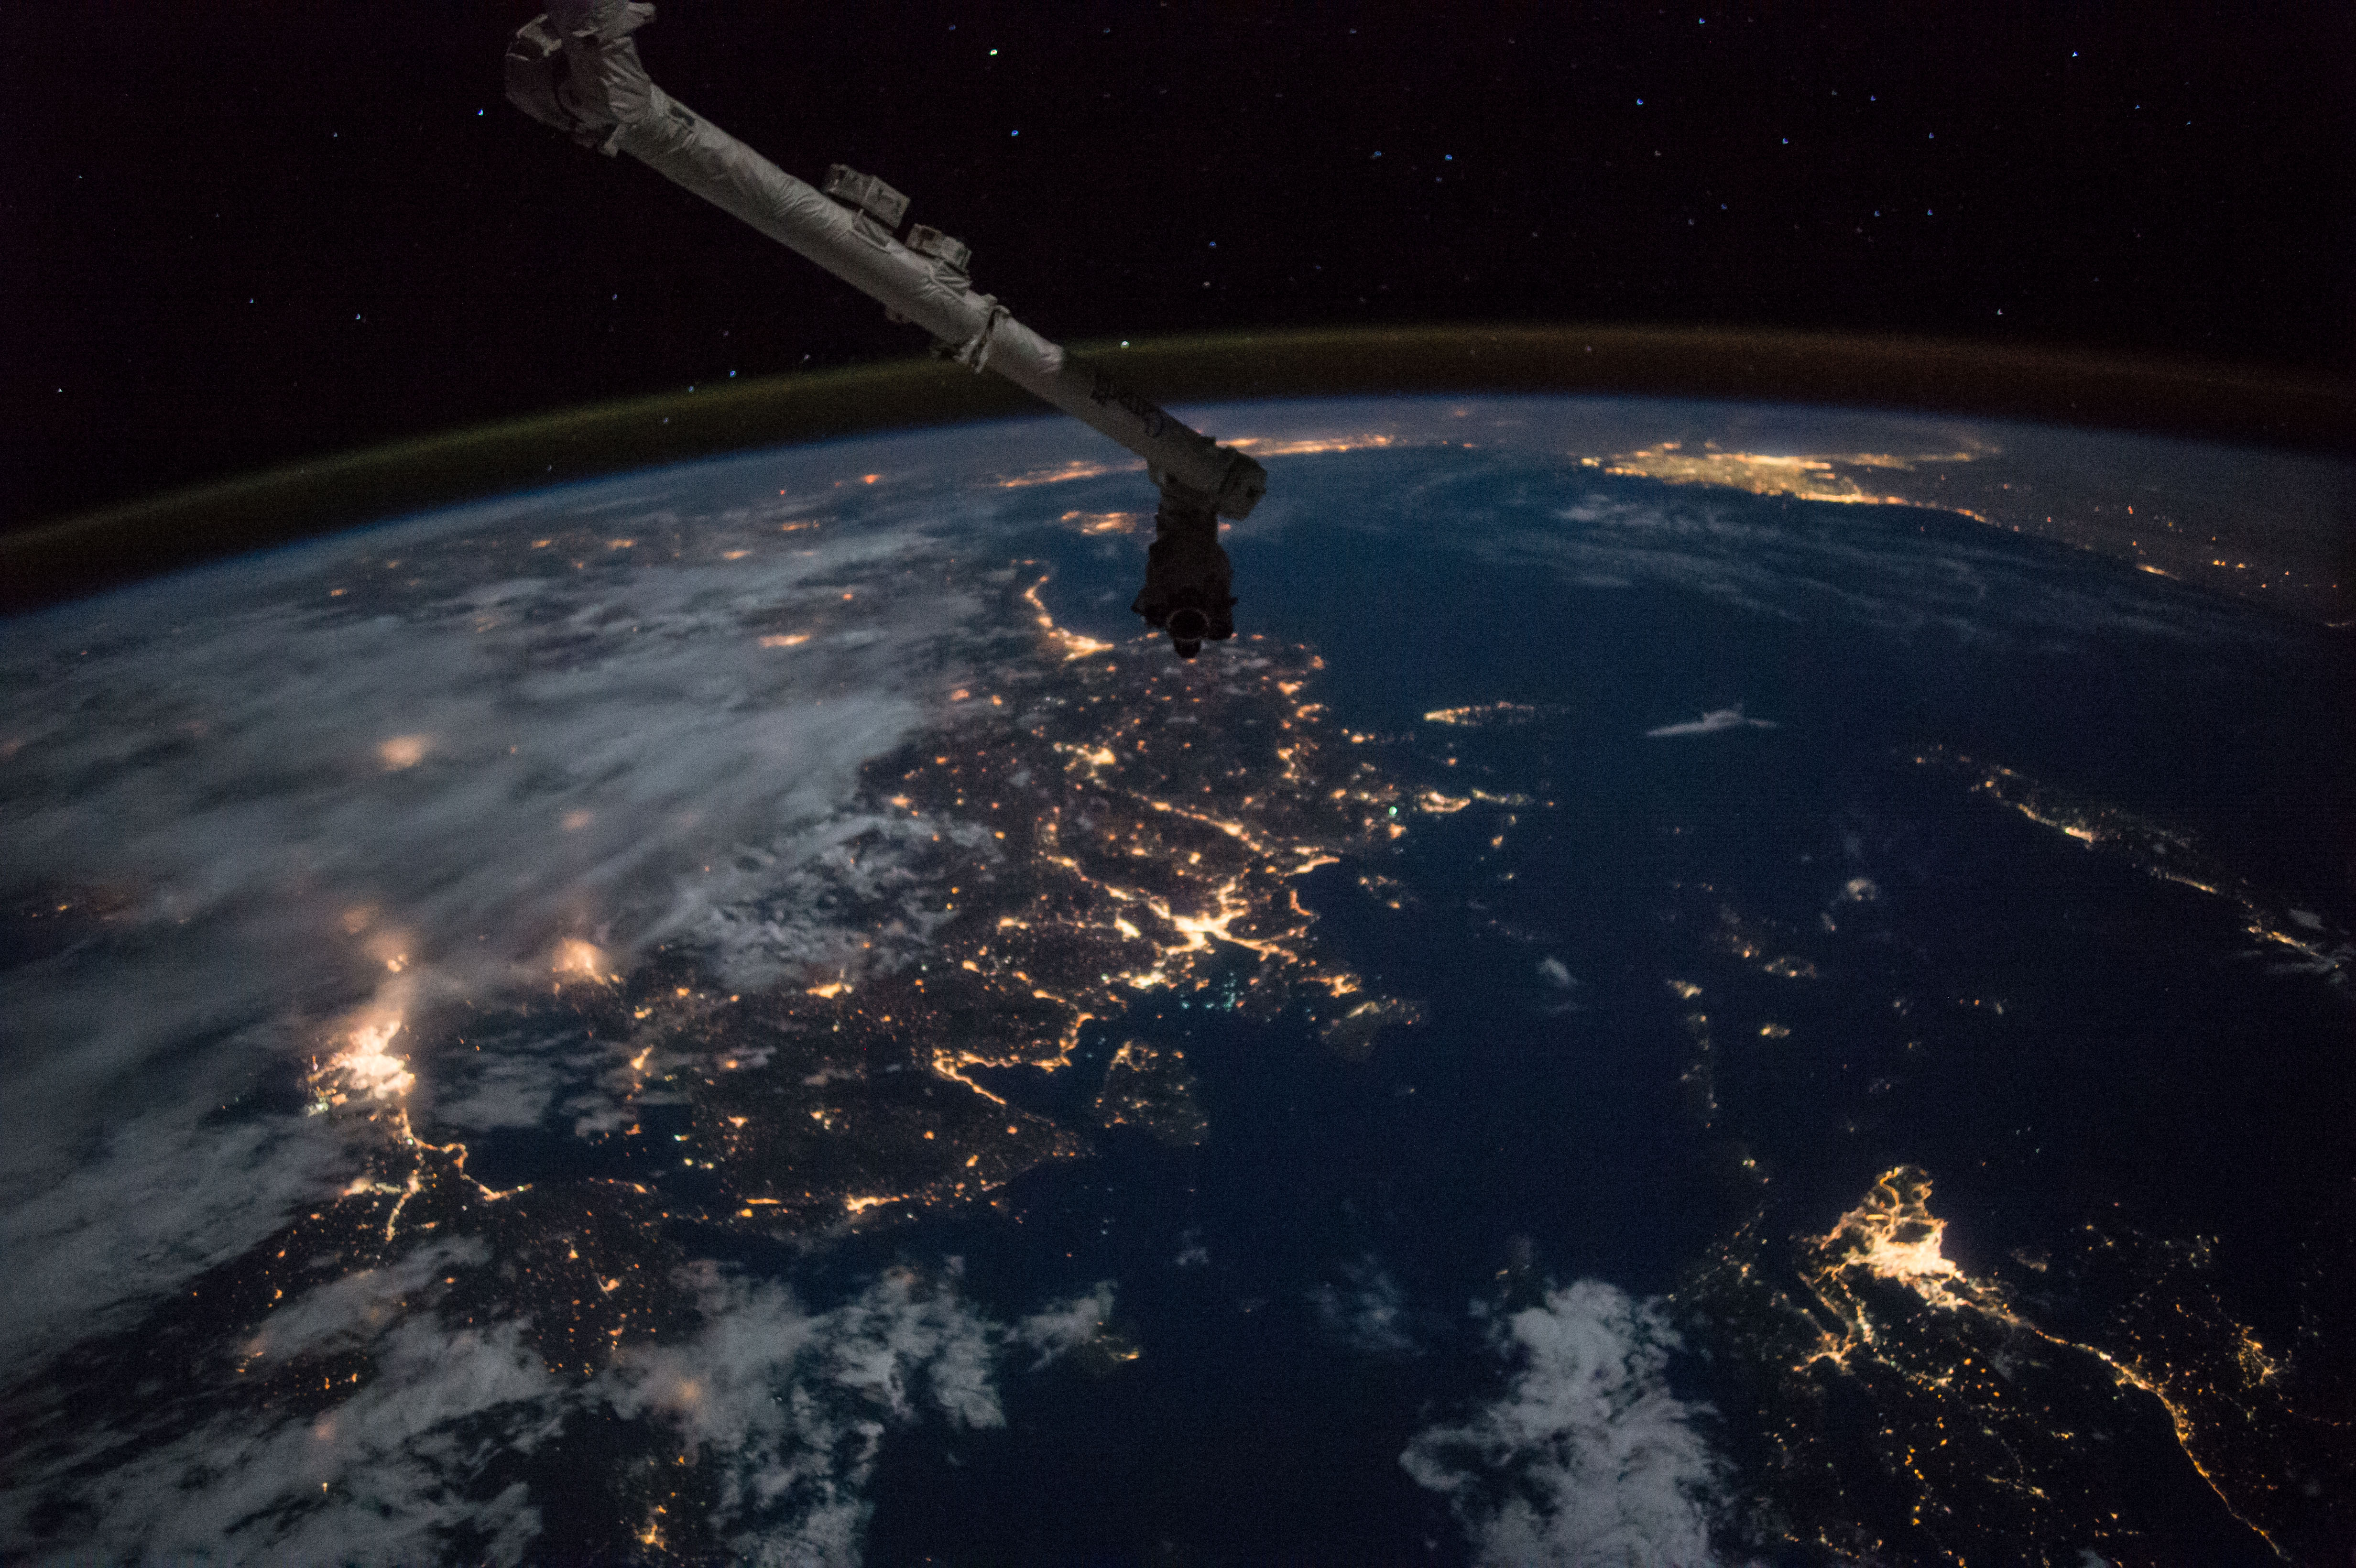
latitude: 37.9
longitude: 28.3
